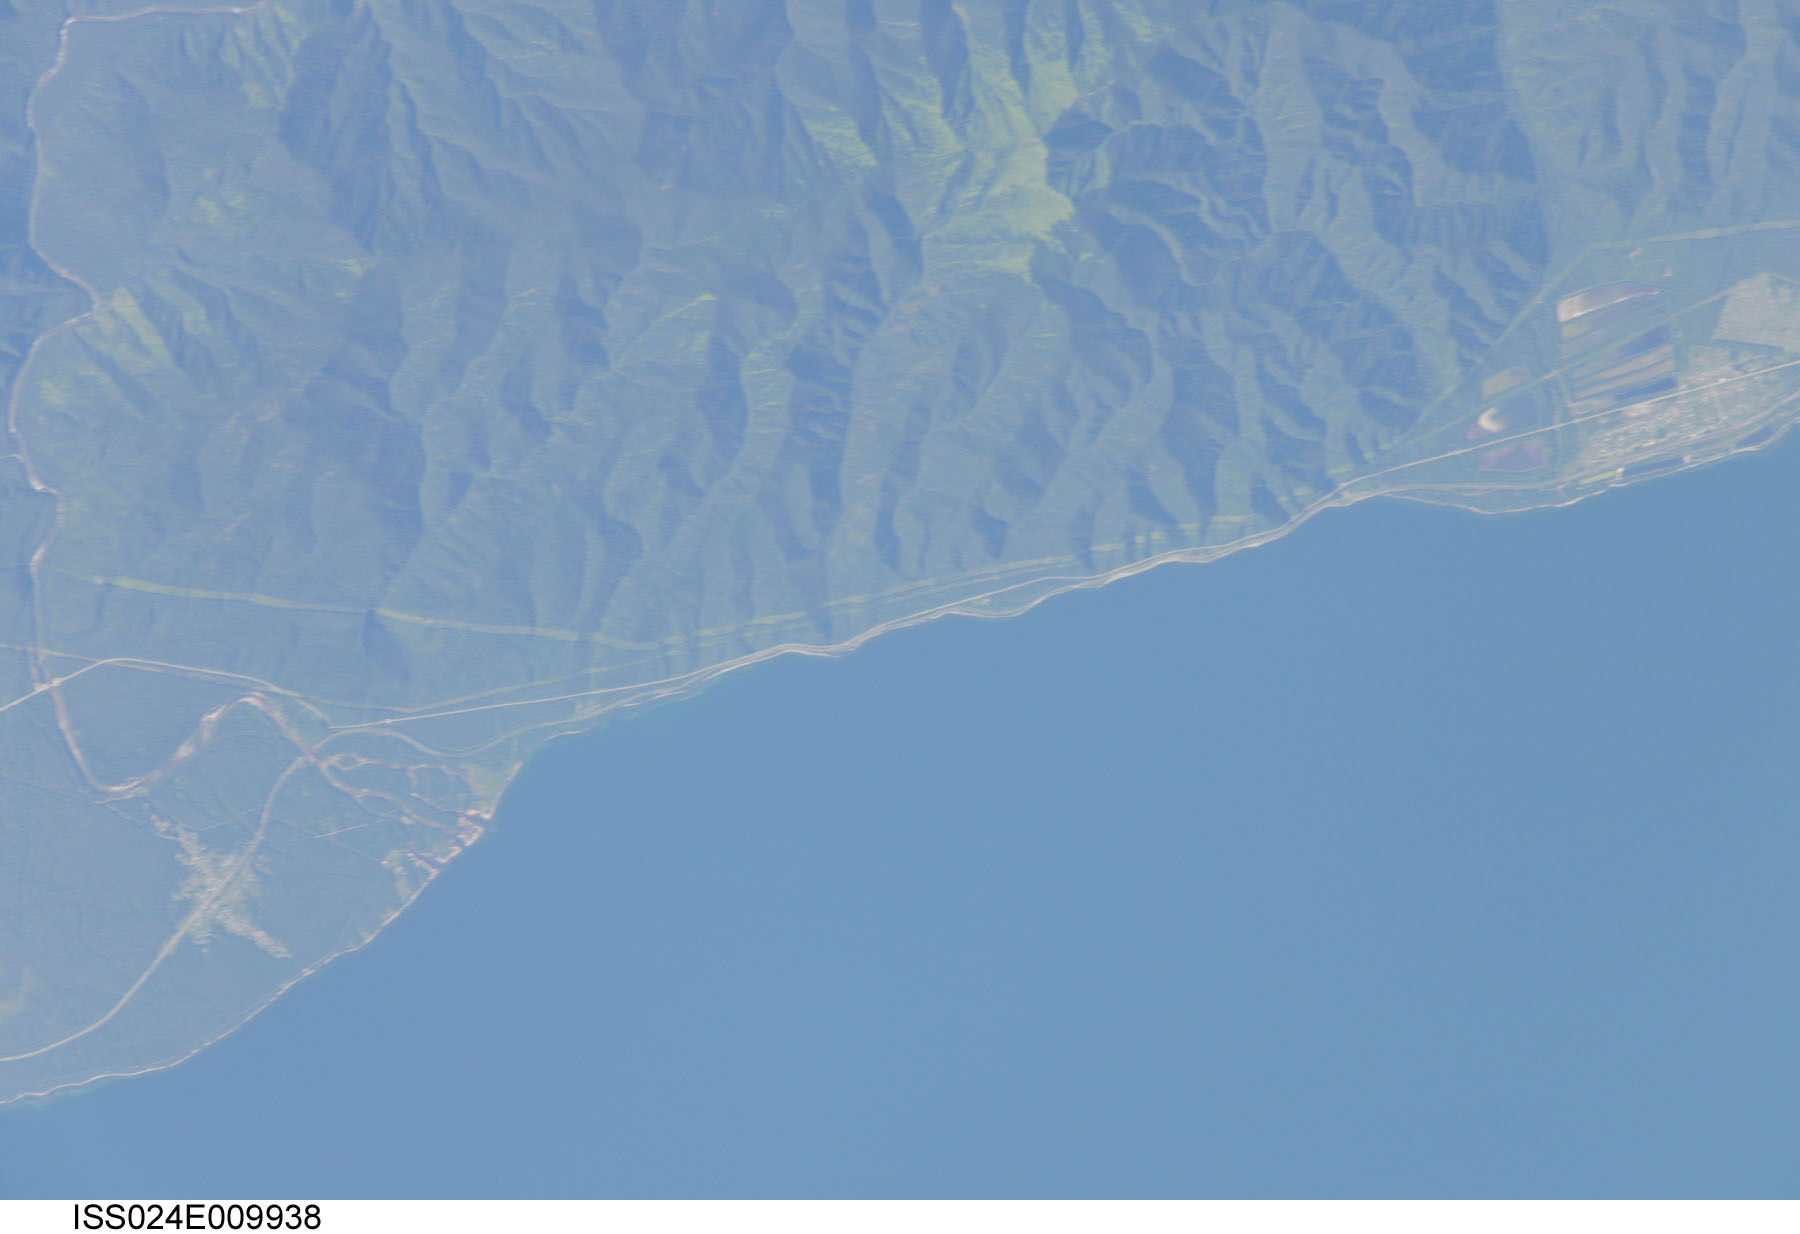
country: RUSSIAN FEDERATION
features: SW. LAKE BAIKAL, HAZE
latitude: 51.5
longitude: 104.3
